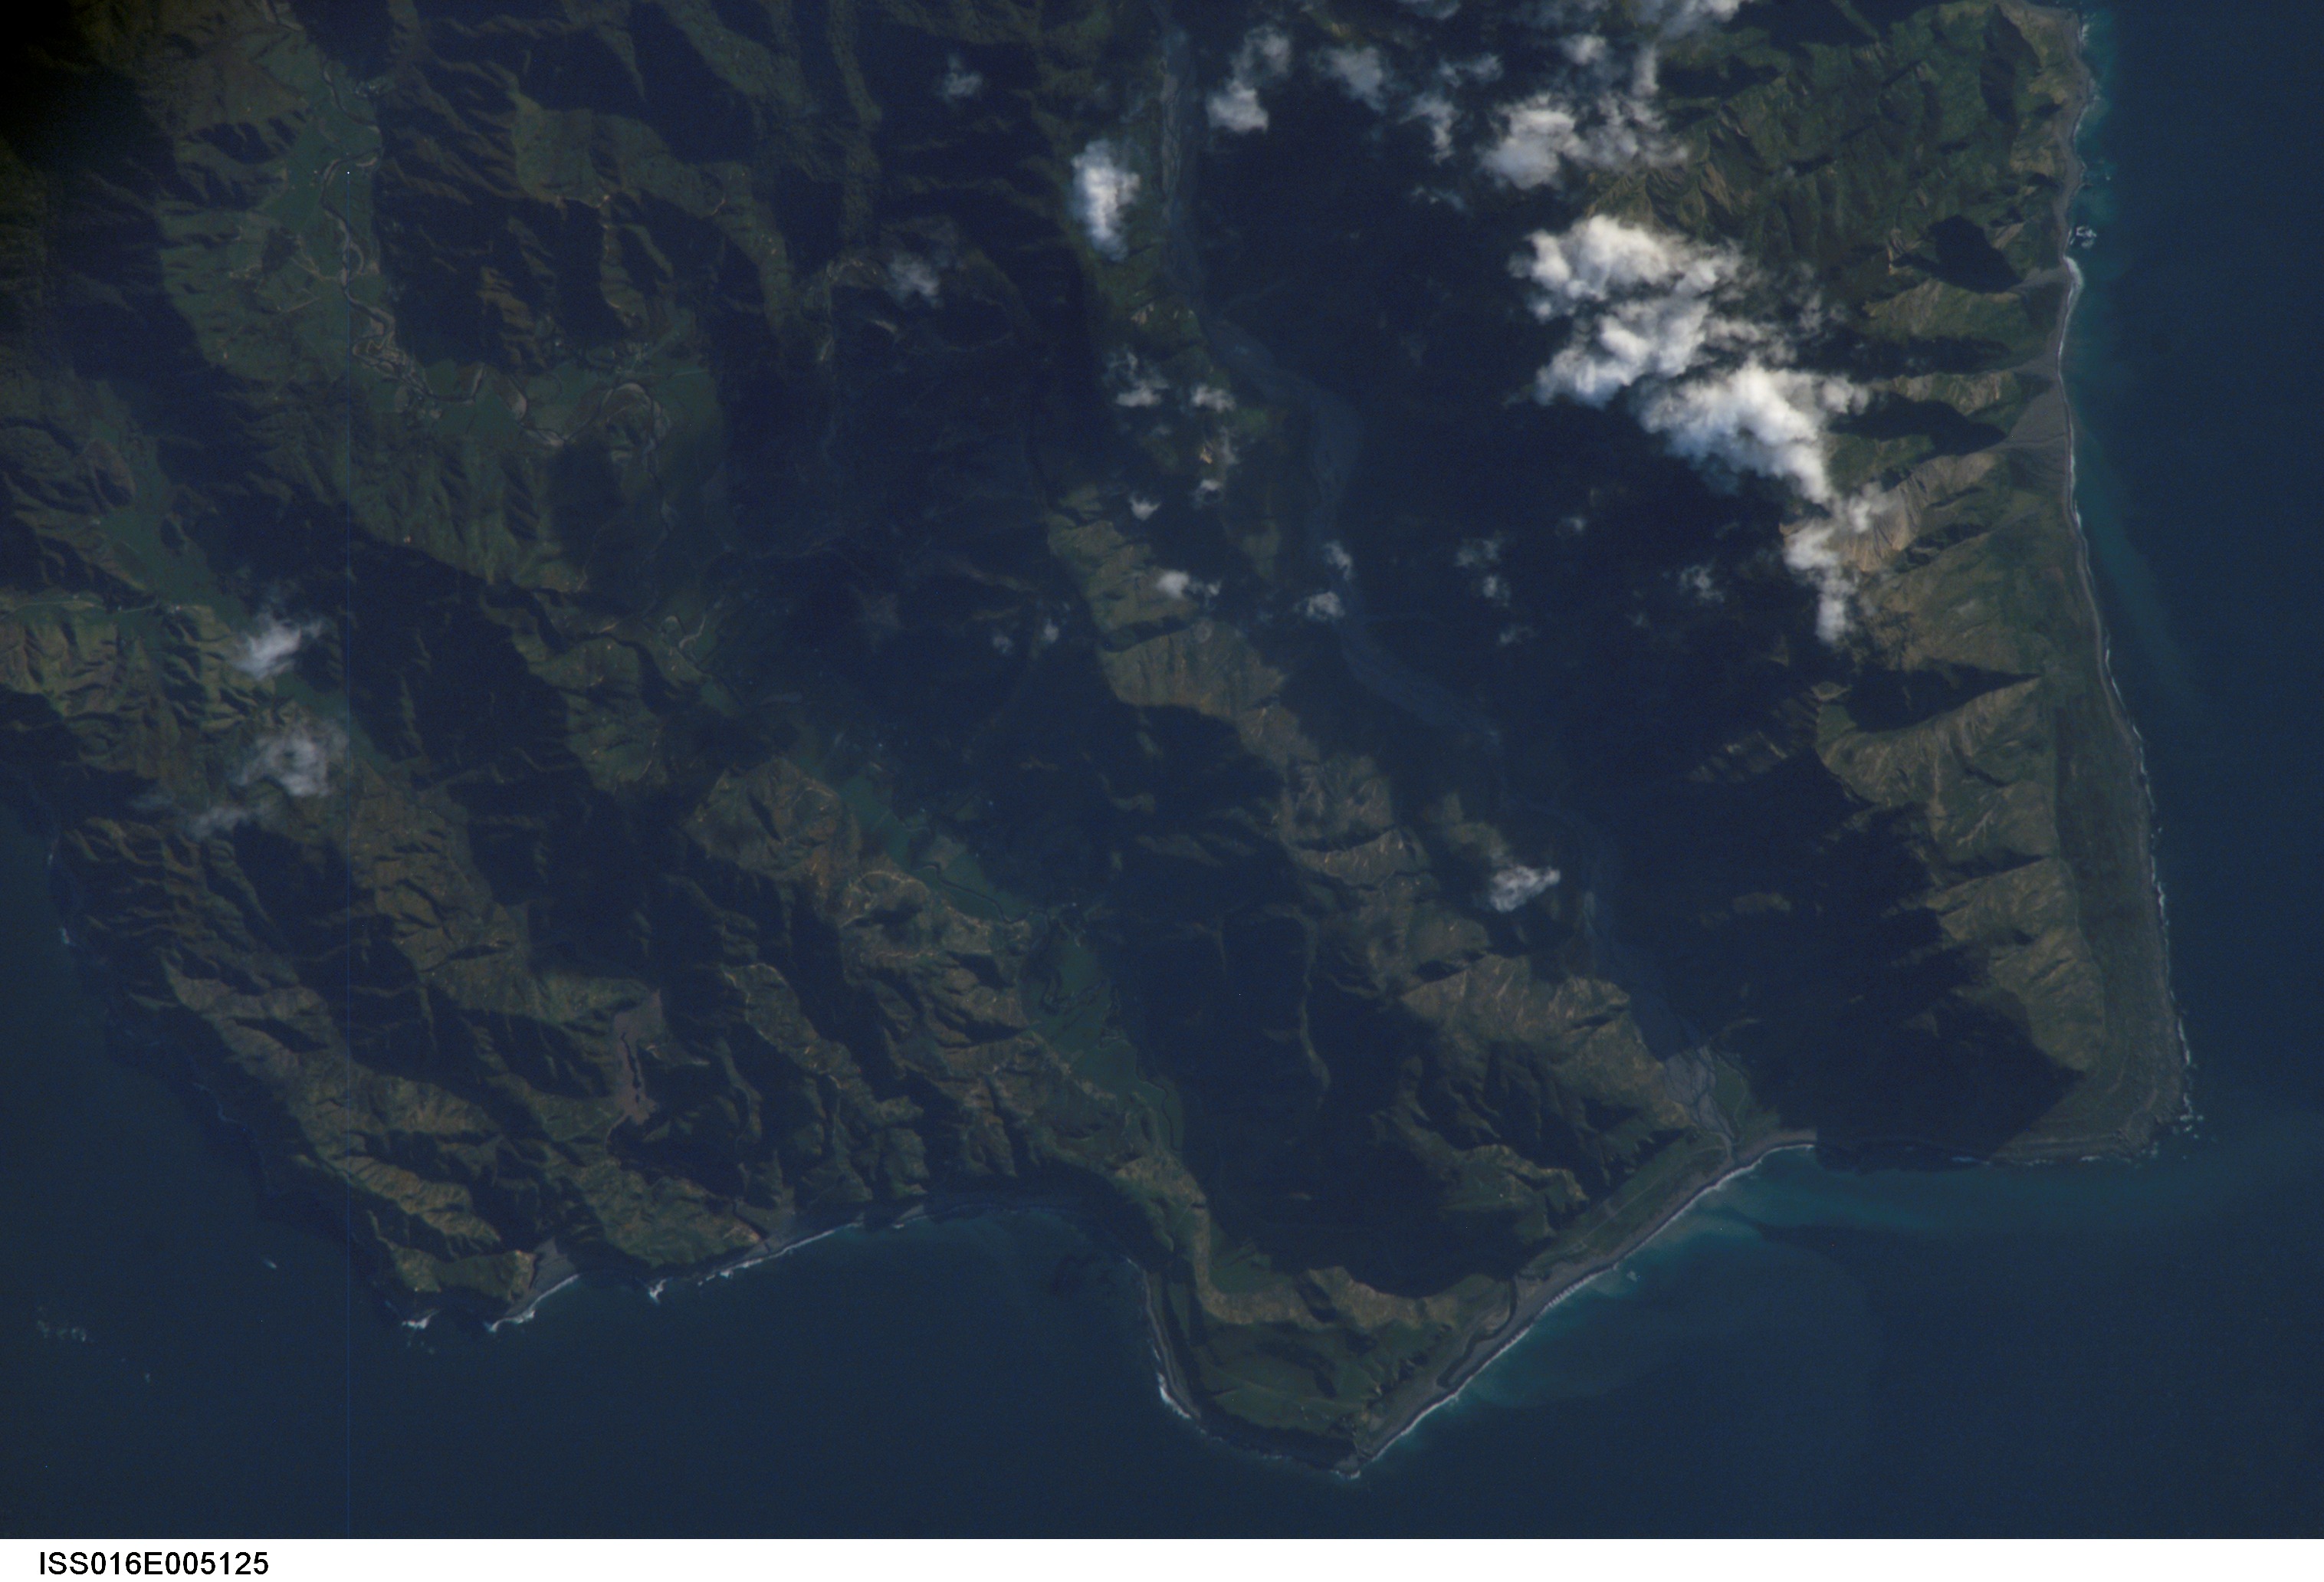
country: NEW ZEALAND-NI
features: BARING HEAD, COOK STRAIT
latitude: -41.3
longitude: 174.9
